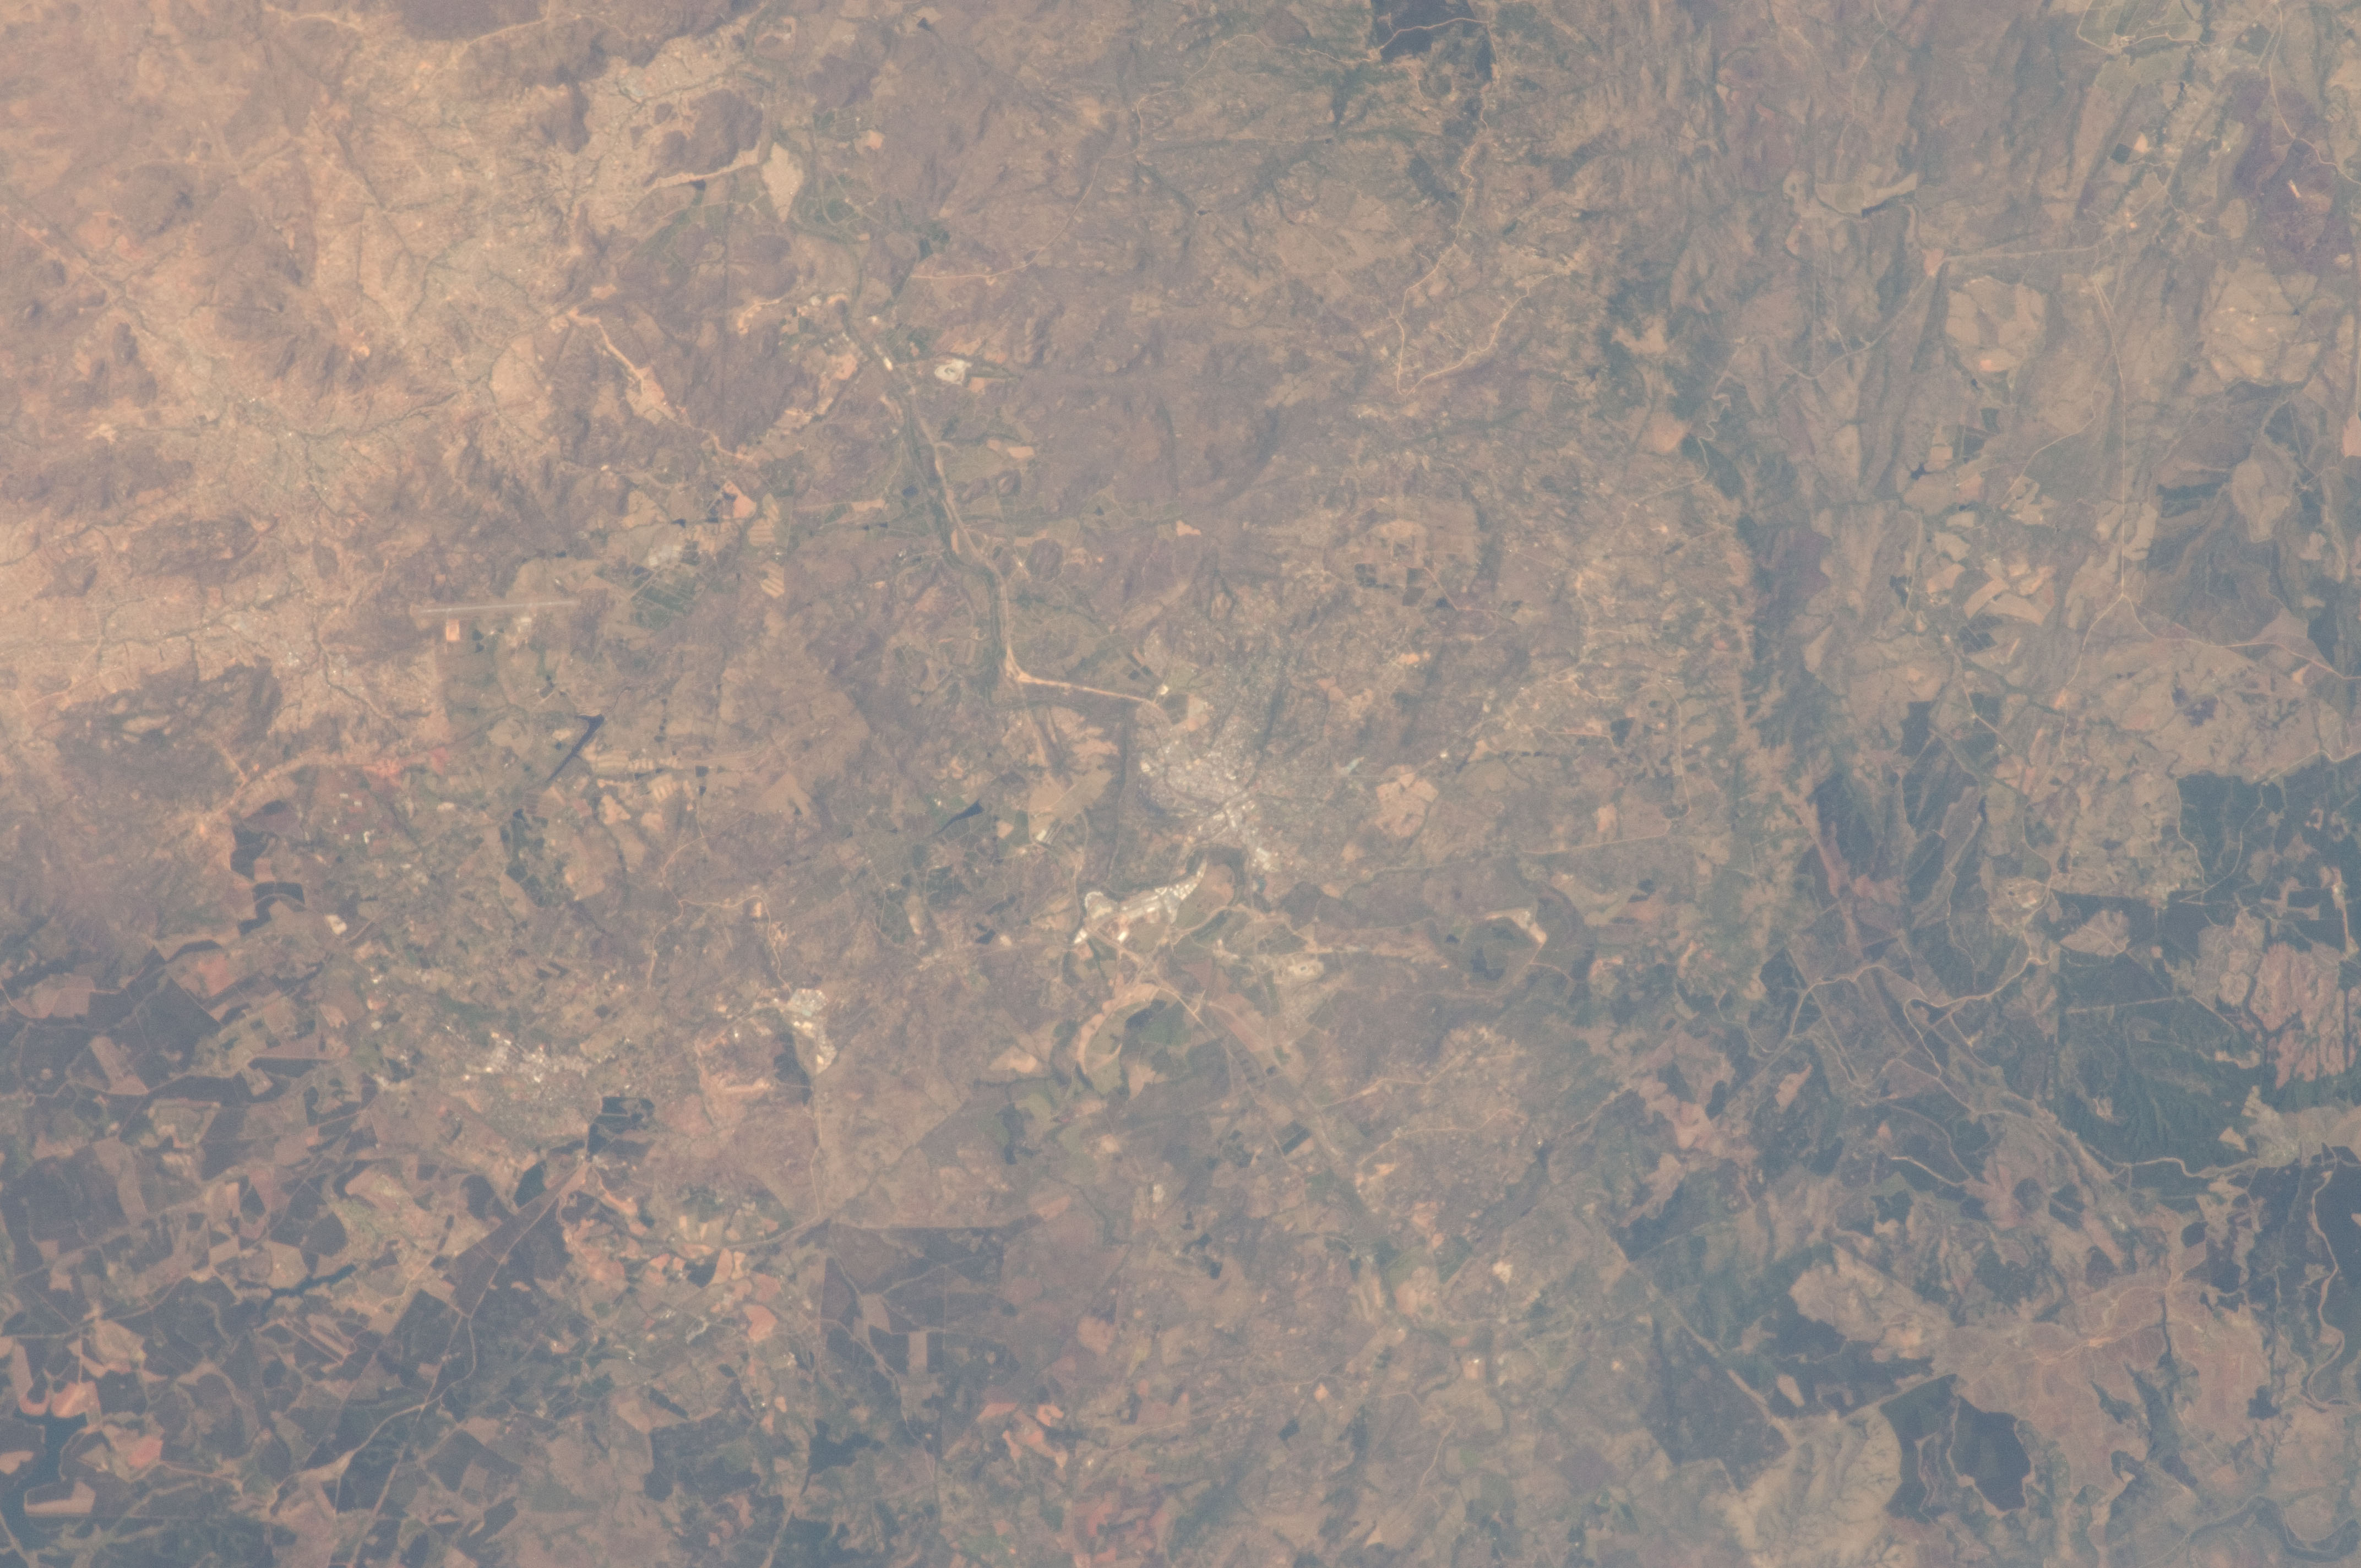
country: REPUBLIC SOUTH AFRICA
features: TIMBER, NELSPRUIT, WHITE RIVER
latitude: -25.5
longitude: 31.0
